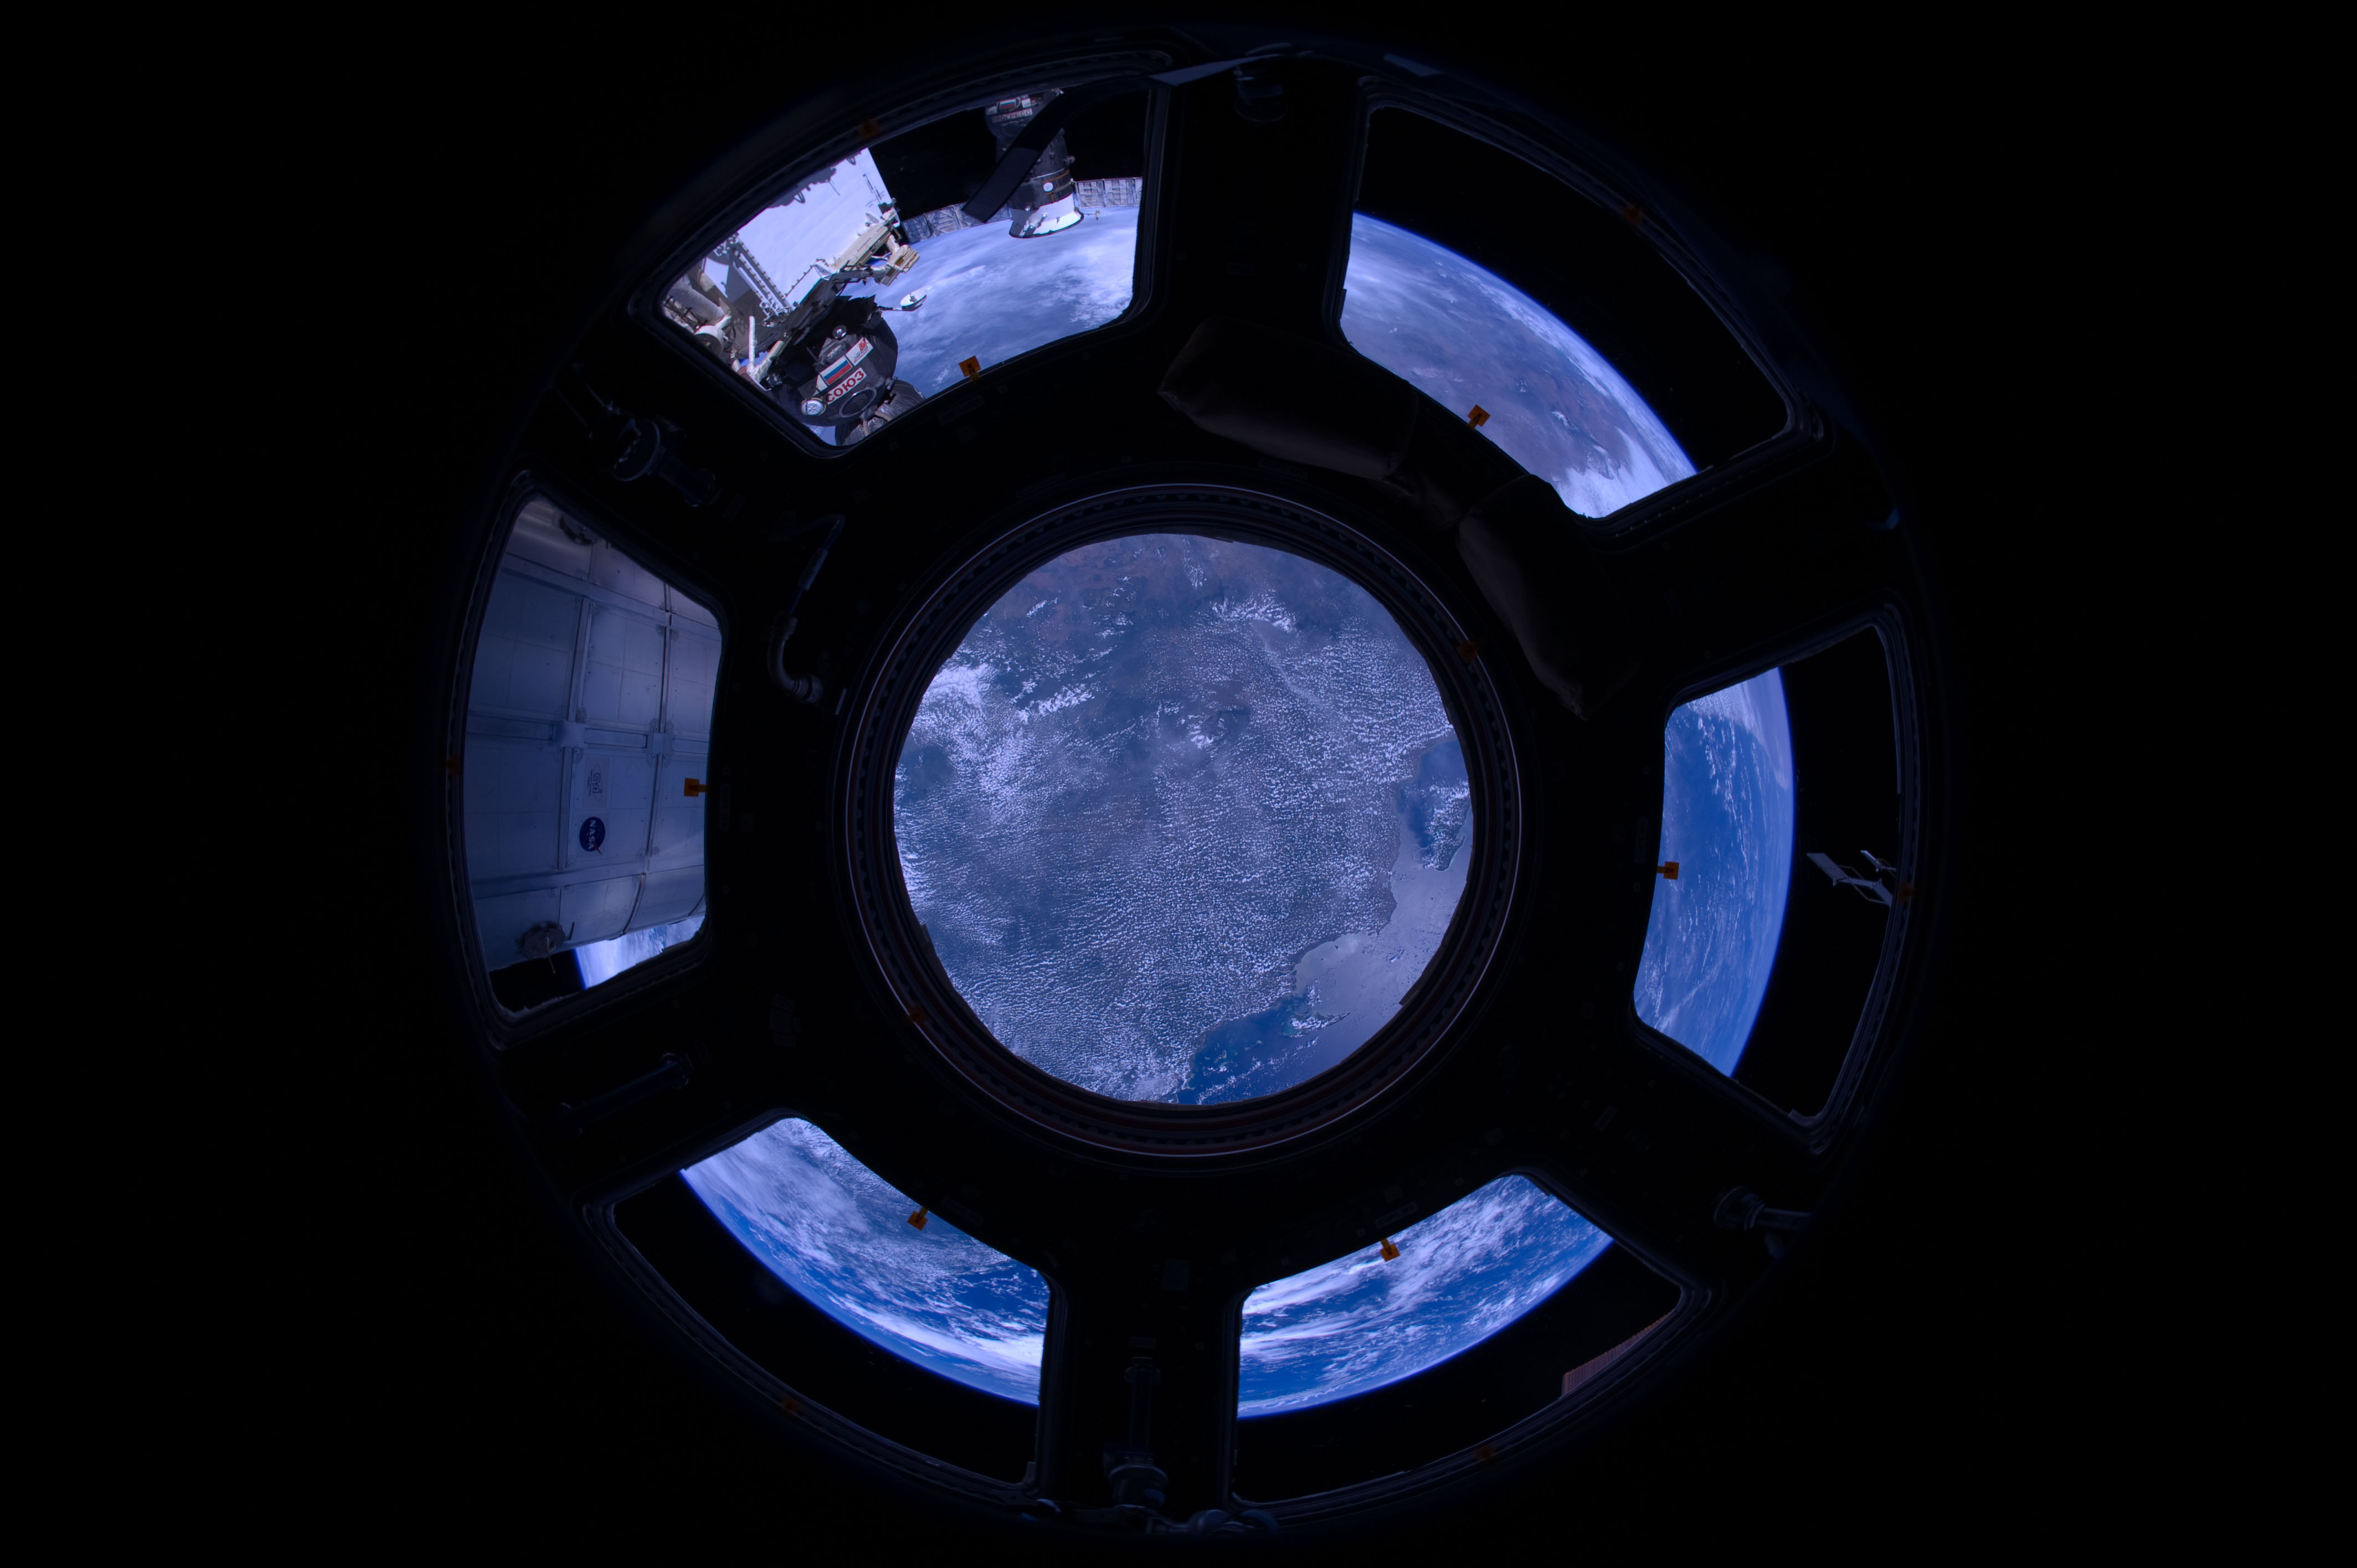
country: TANZANIA
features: MAHENGE SCARP, ULUGURU MTS., ZANZIBAR
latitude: -8.0
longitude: 38.5
